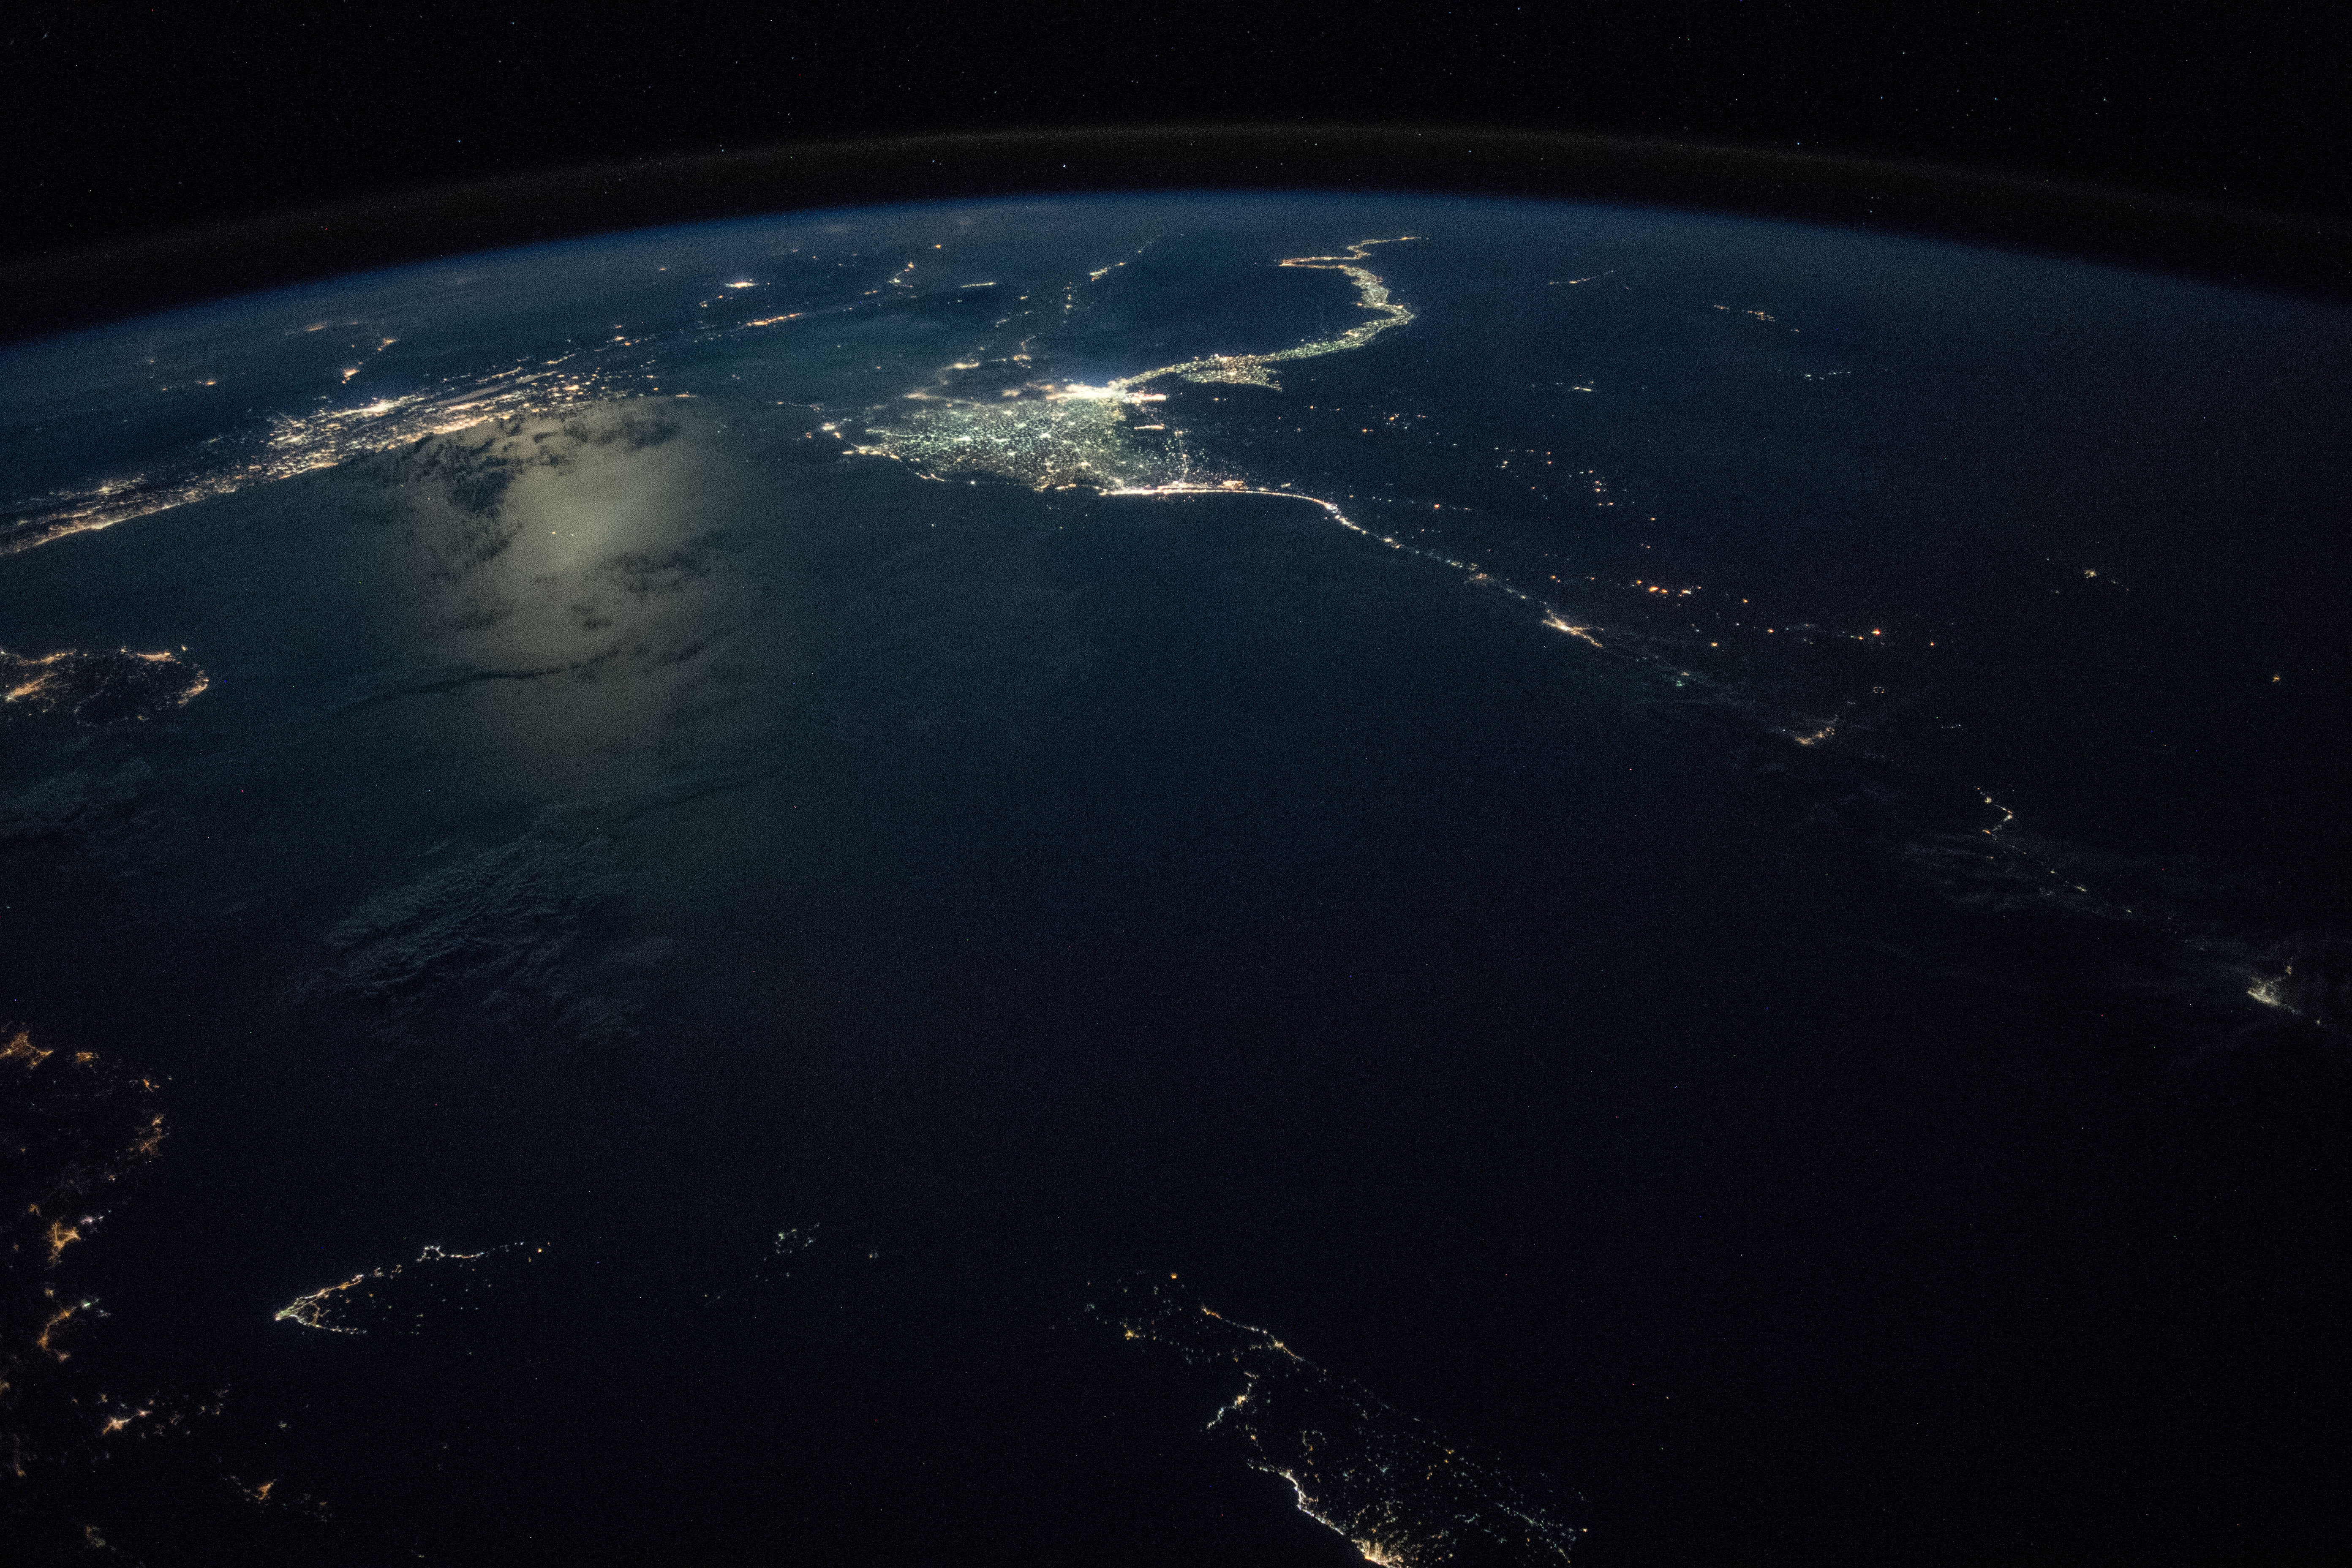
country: MEDITERRANEAN SEA
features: NILE RIVER, NILE DELTA, CAIRO CITY, ALEXANDRIA CITY, IDKU CITY, PORT SAID, GAZA STRIP, MEDITERRANEAN SEA, CYPRUS, ISLAND OF RHODES, KARPATHOS ISLAND, CRETE ISLAND, NIGHT, EARTH LIMB
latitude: 33.6
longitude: 28.1
